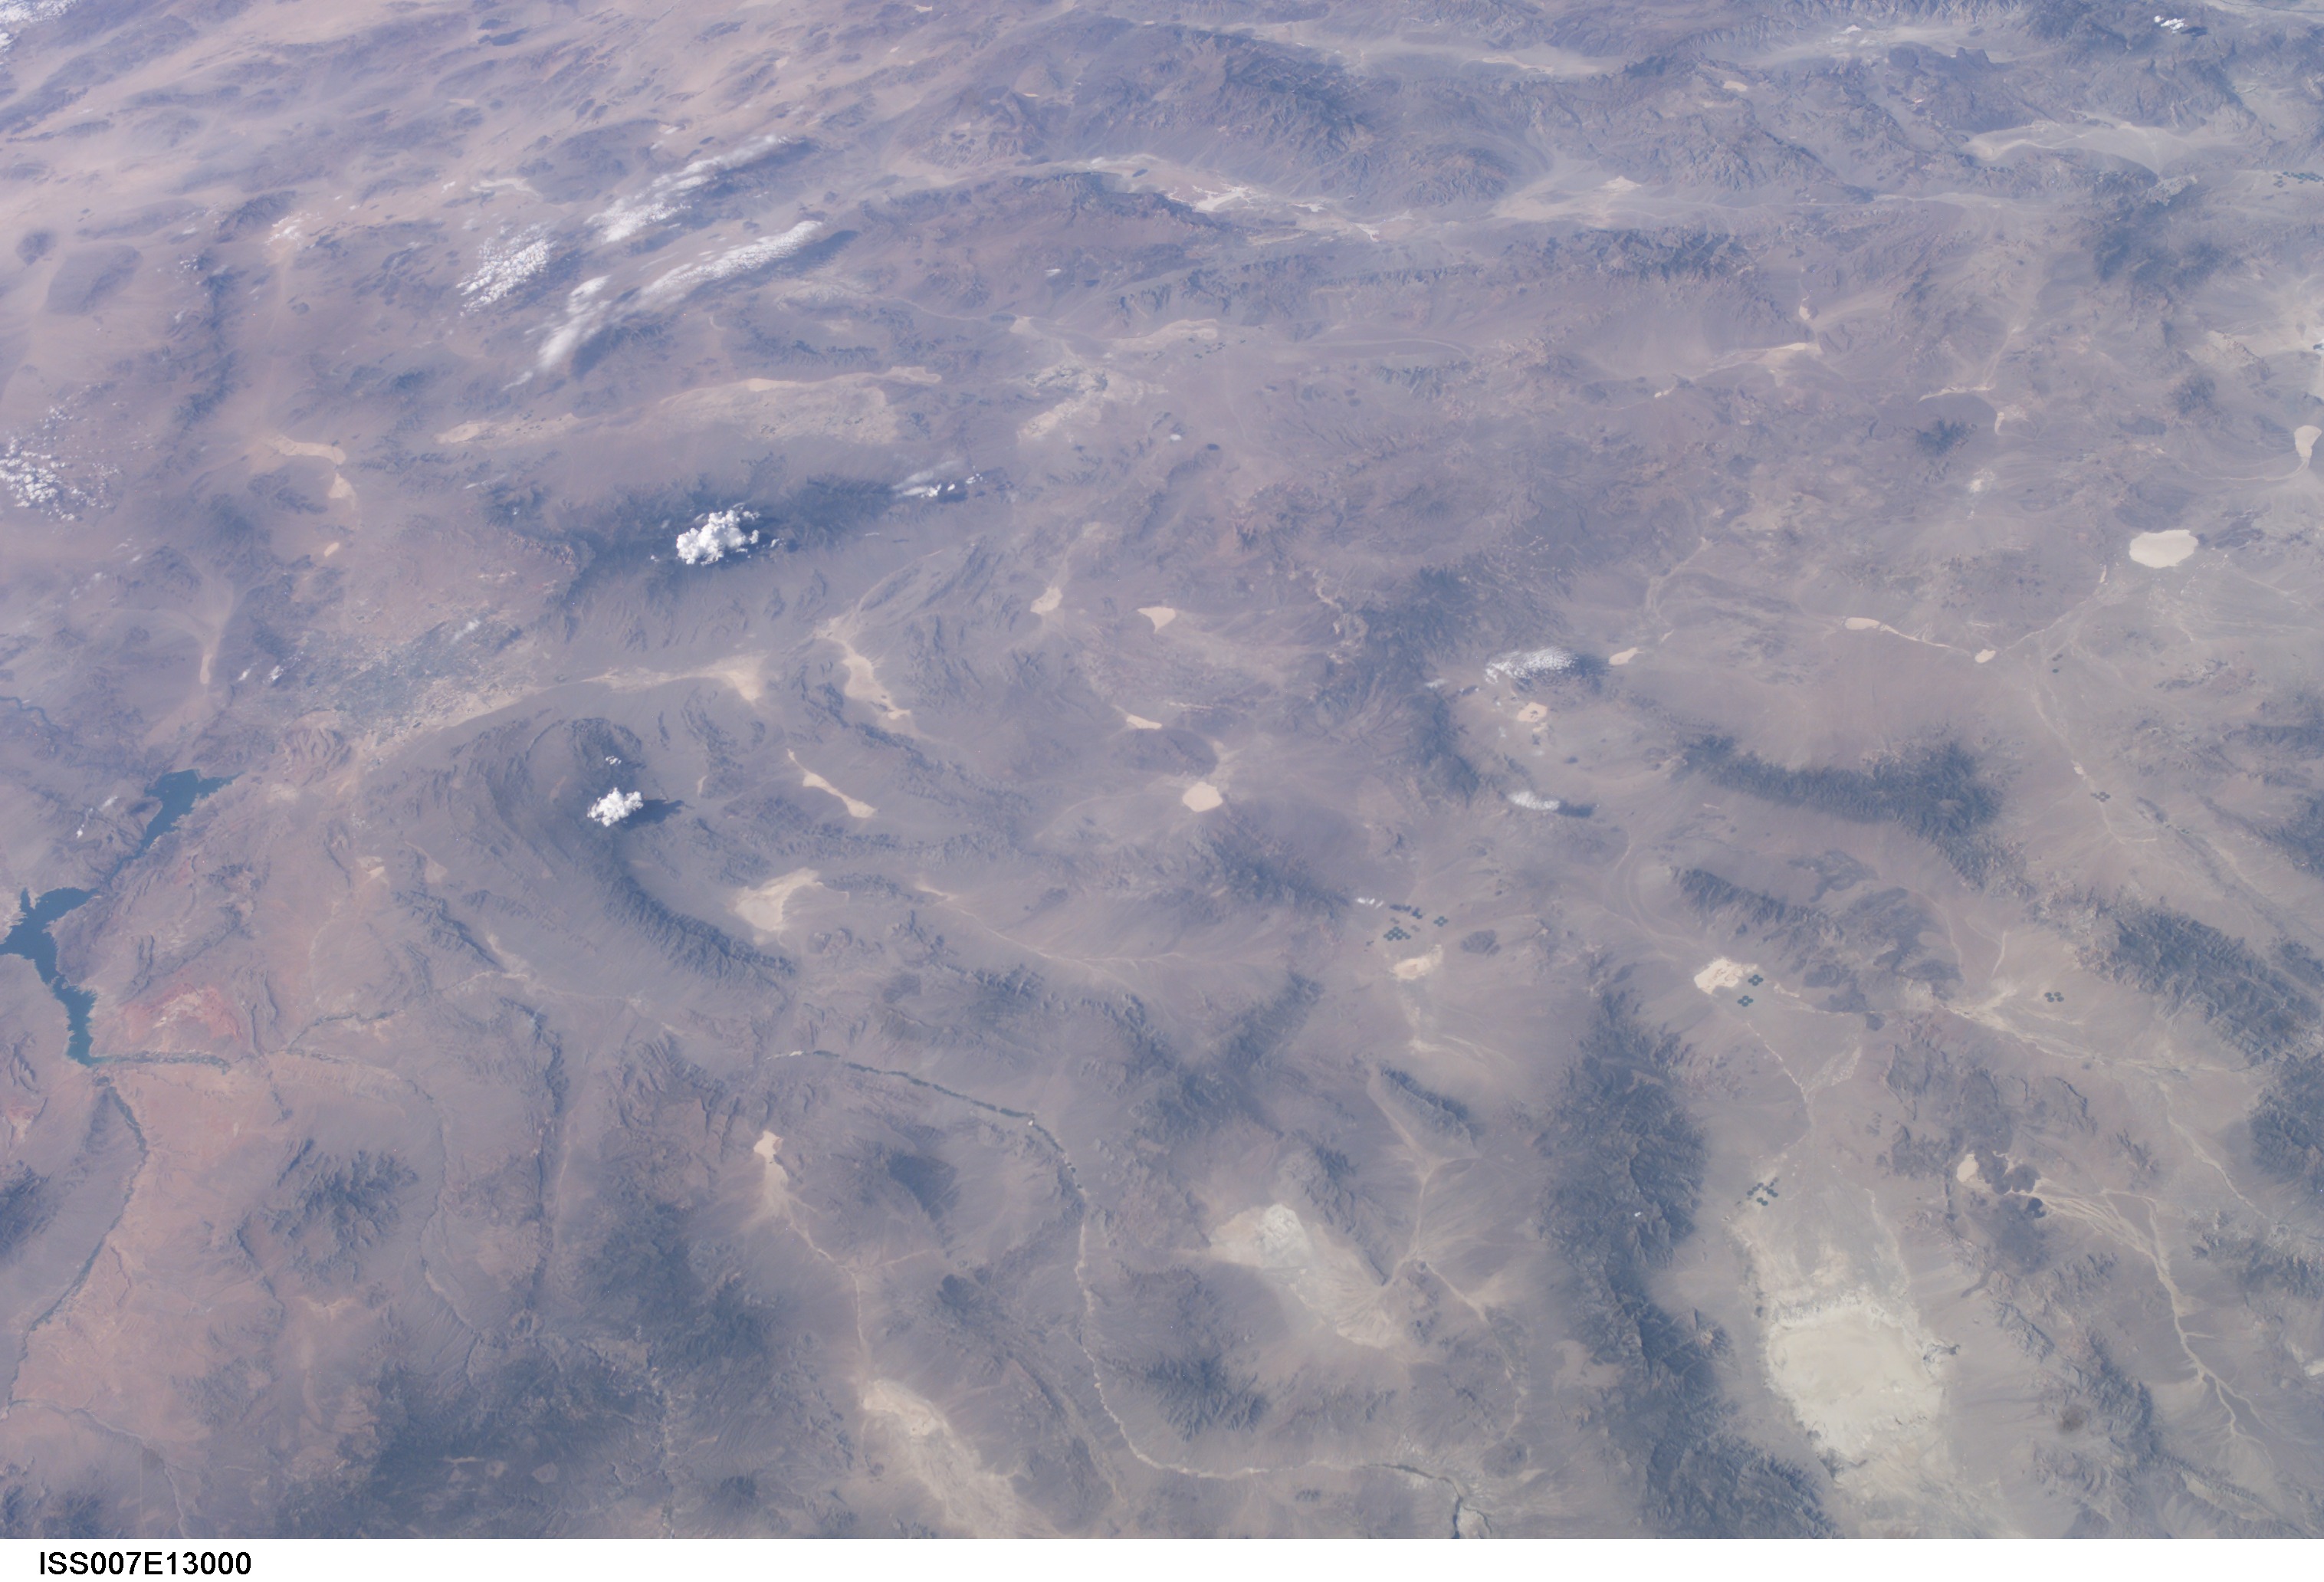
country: USA-NEVADA
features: EMIGRANT VALLEY, LAS VEGAS, PLAYAS
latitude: 37.0
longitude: -115.5
